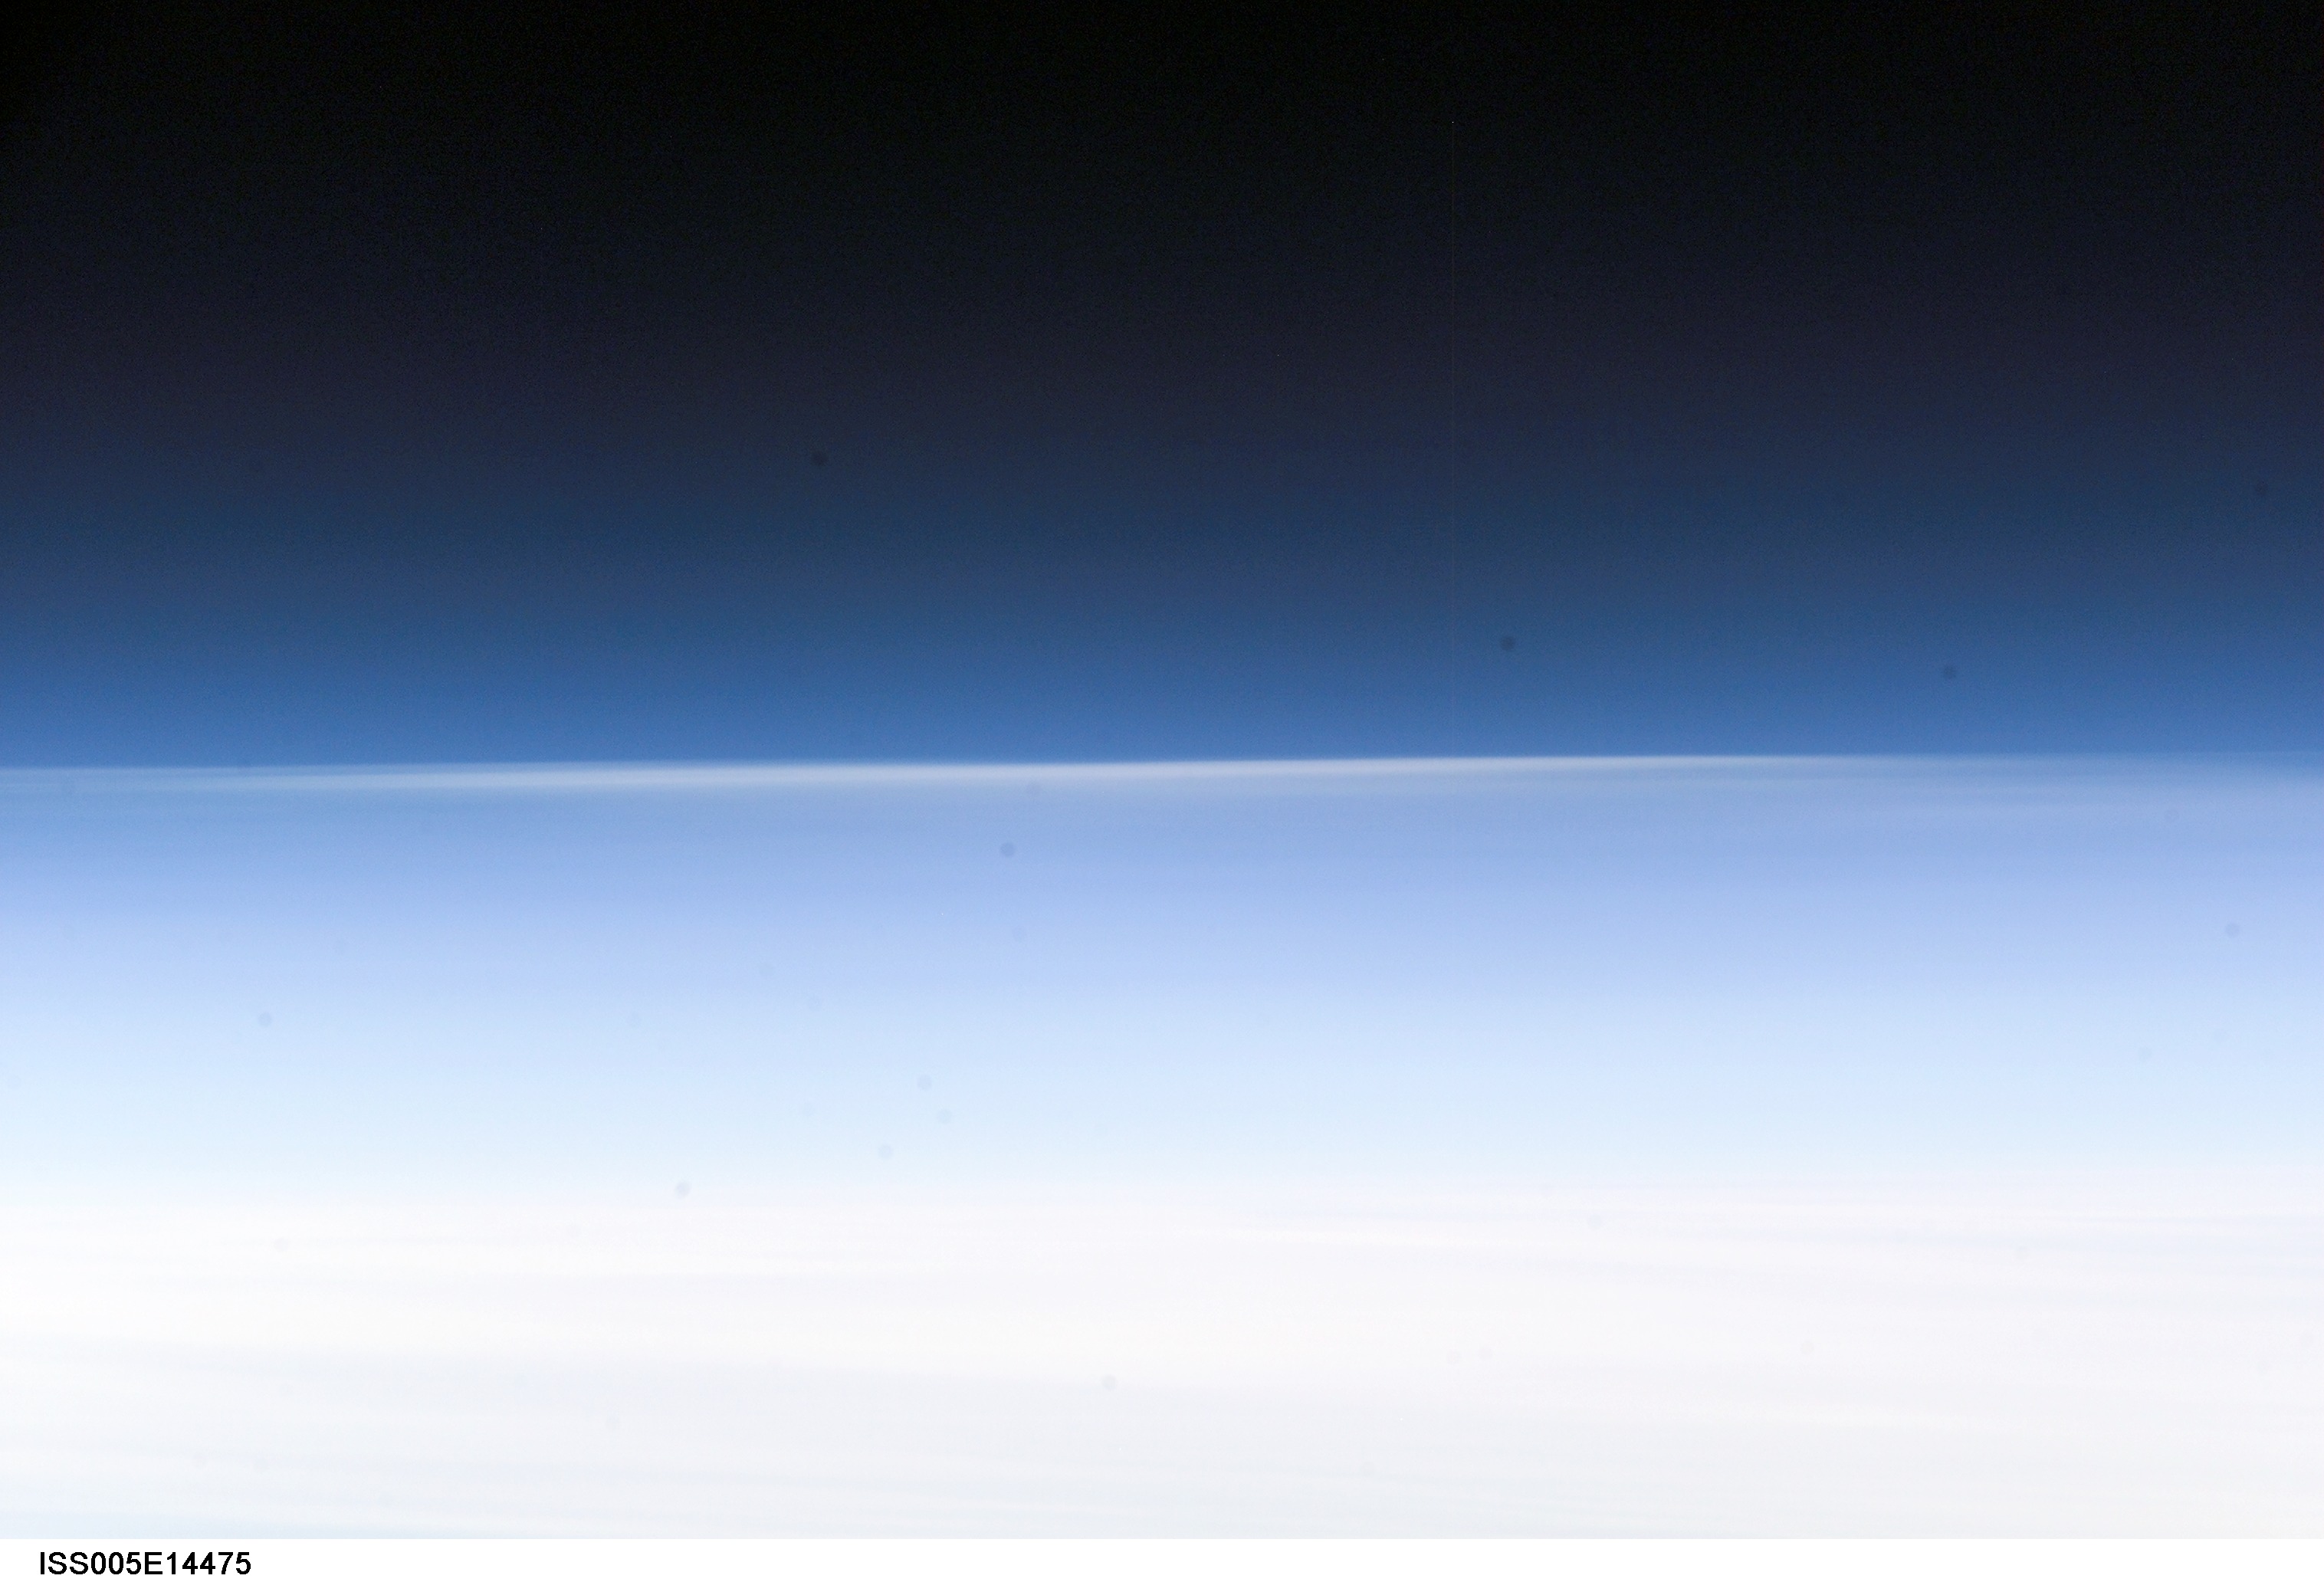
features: CATALOGED BY UT-RIO GRANDE VALLEY, EARTH LIMB
